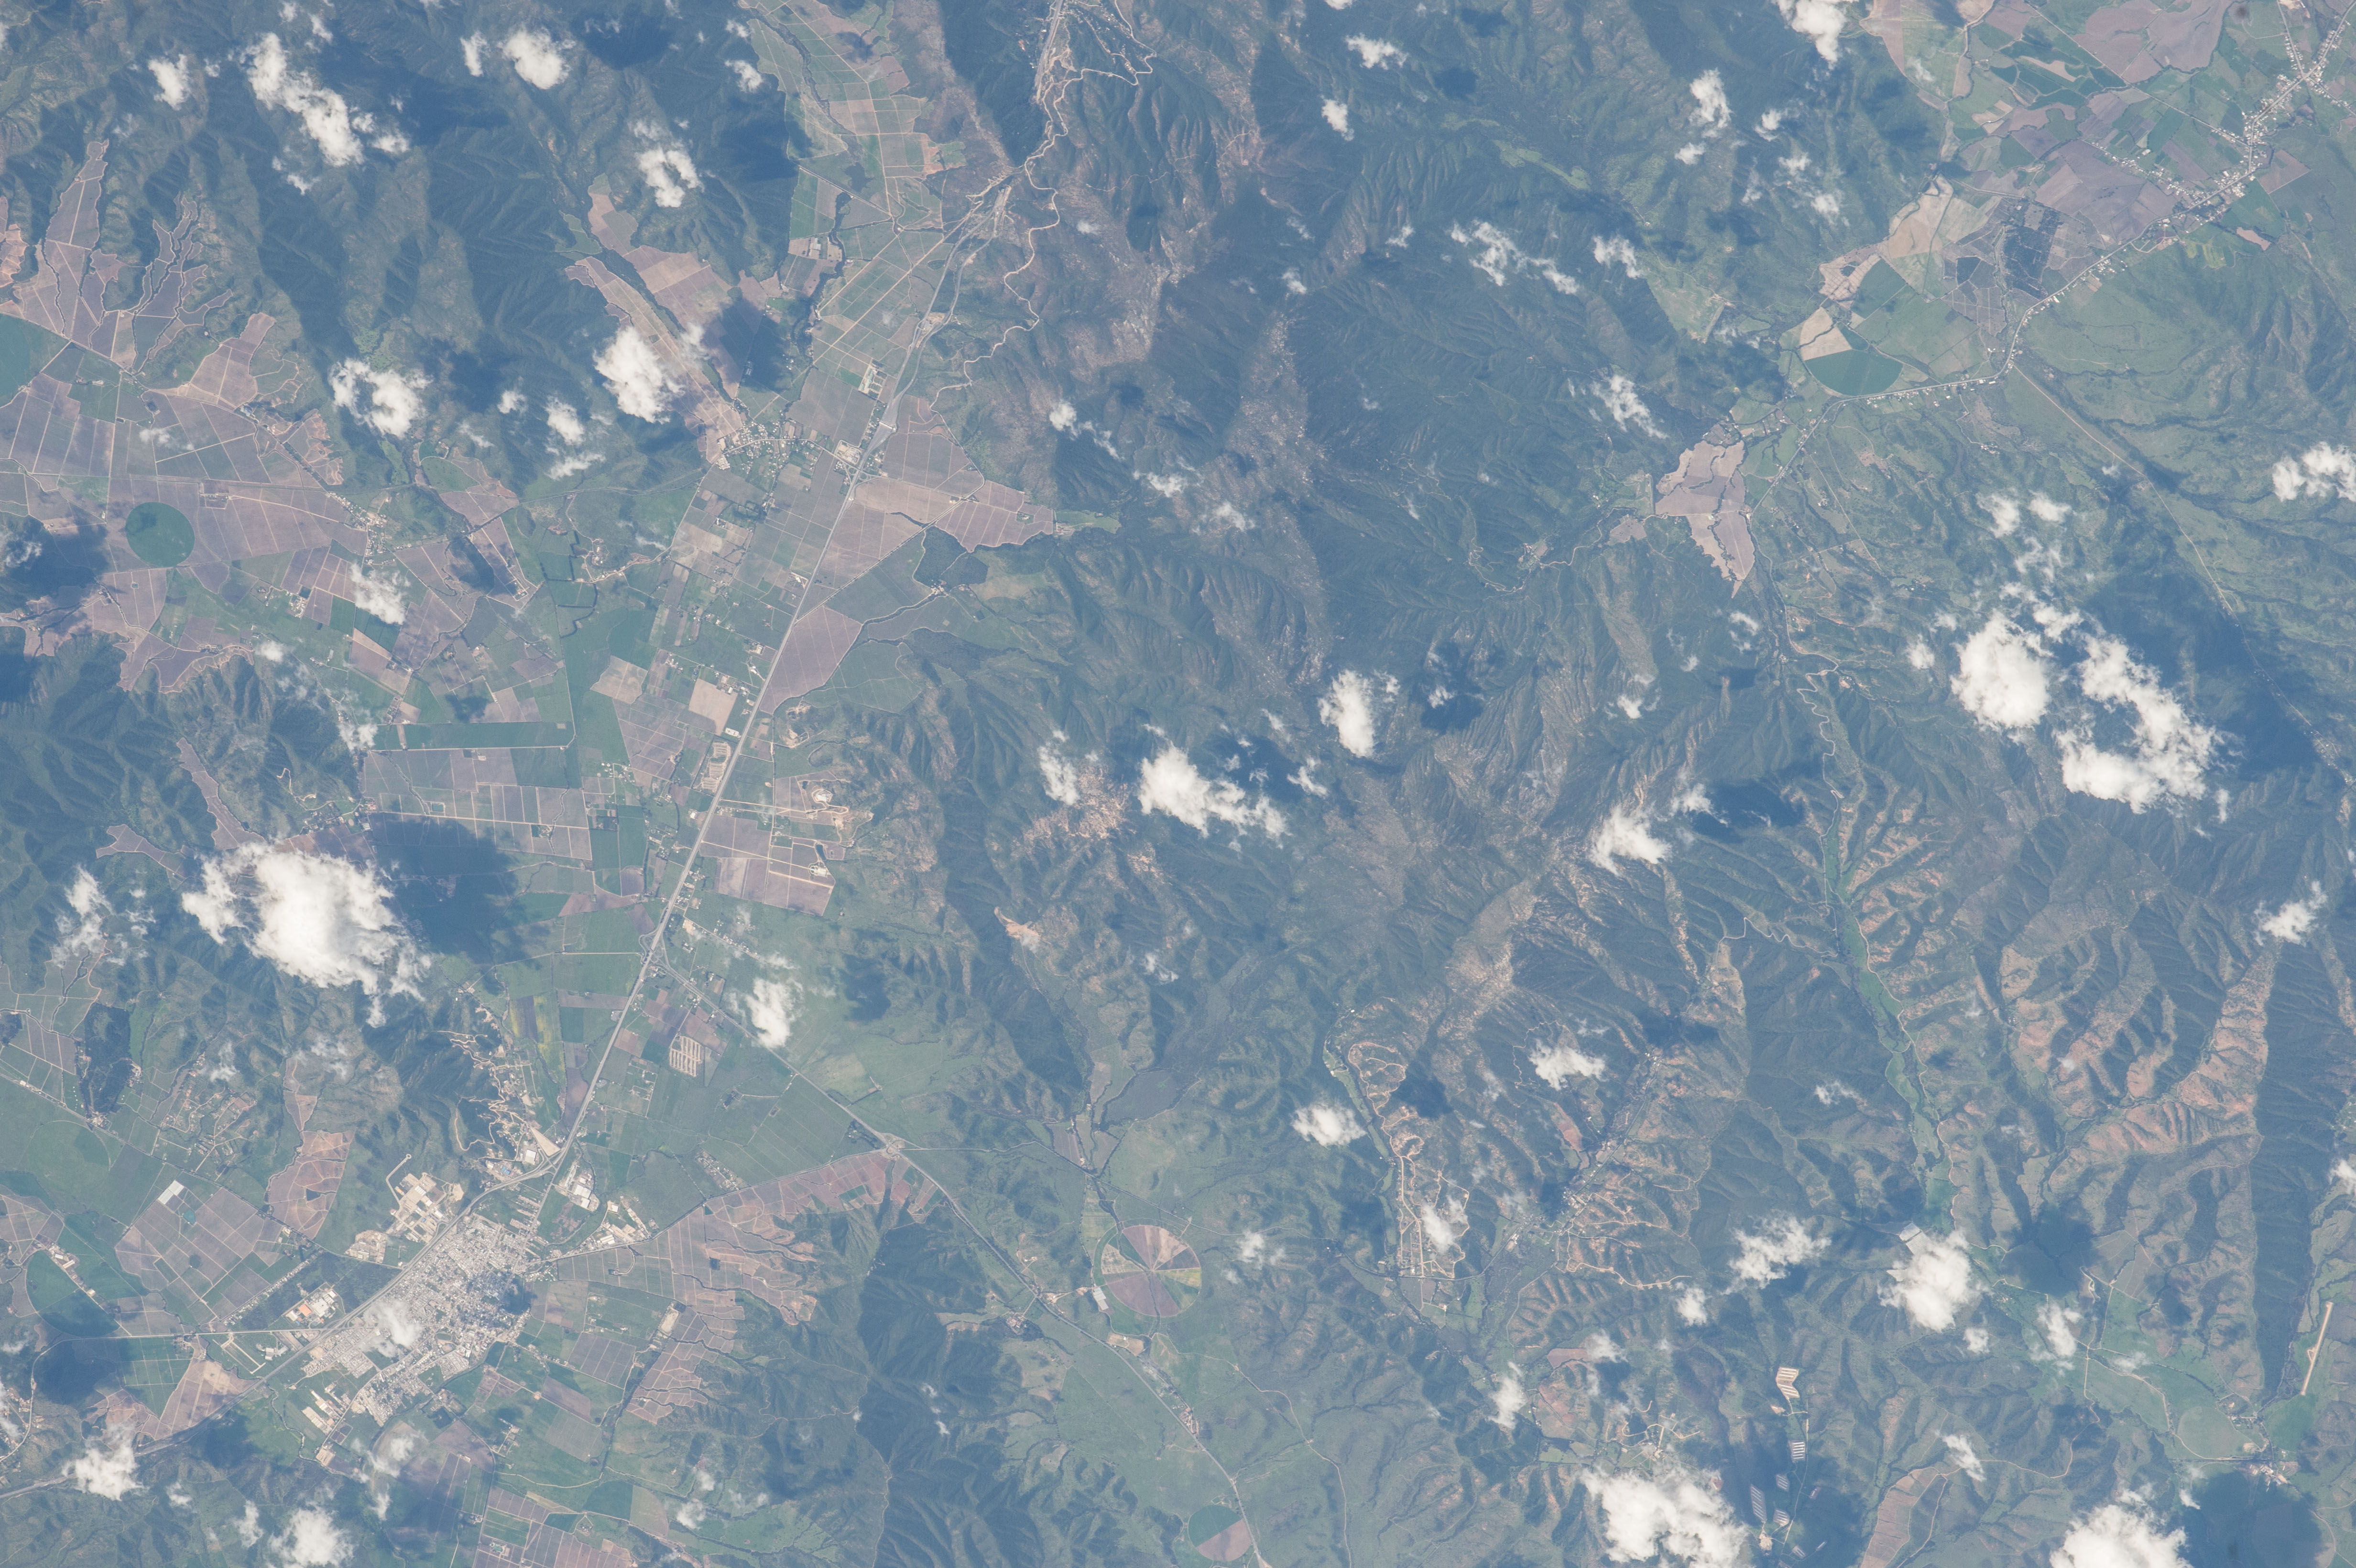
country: CHILE
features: HILLS, FOR., SMALL VALLEYS, AGR., ROADS, VILLAGES, CASABLANCA
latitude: -33.4
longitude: -71.3
